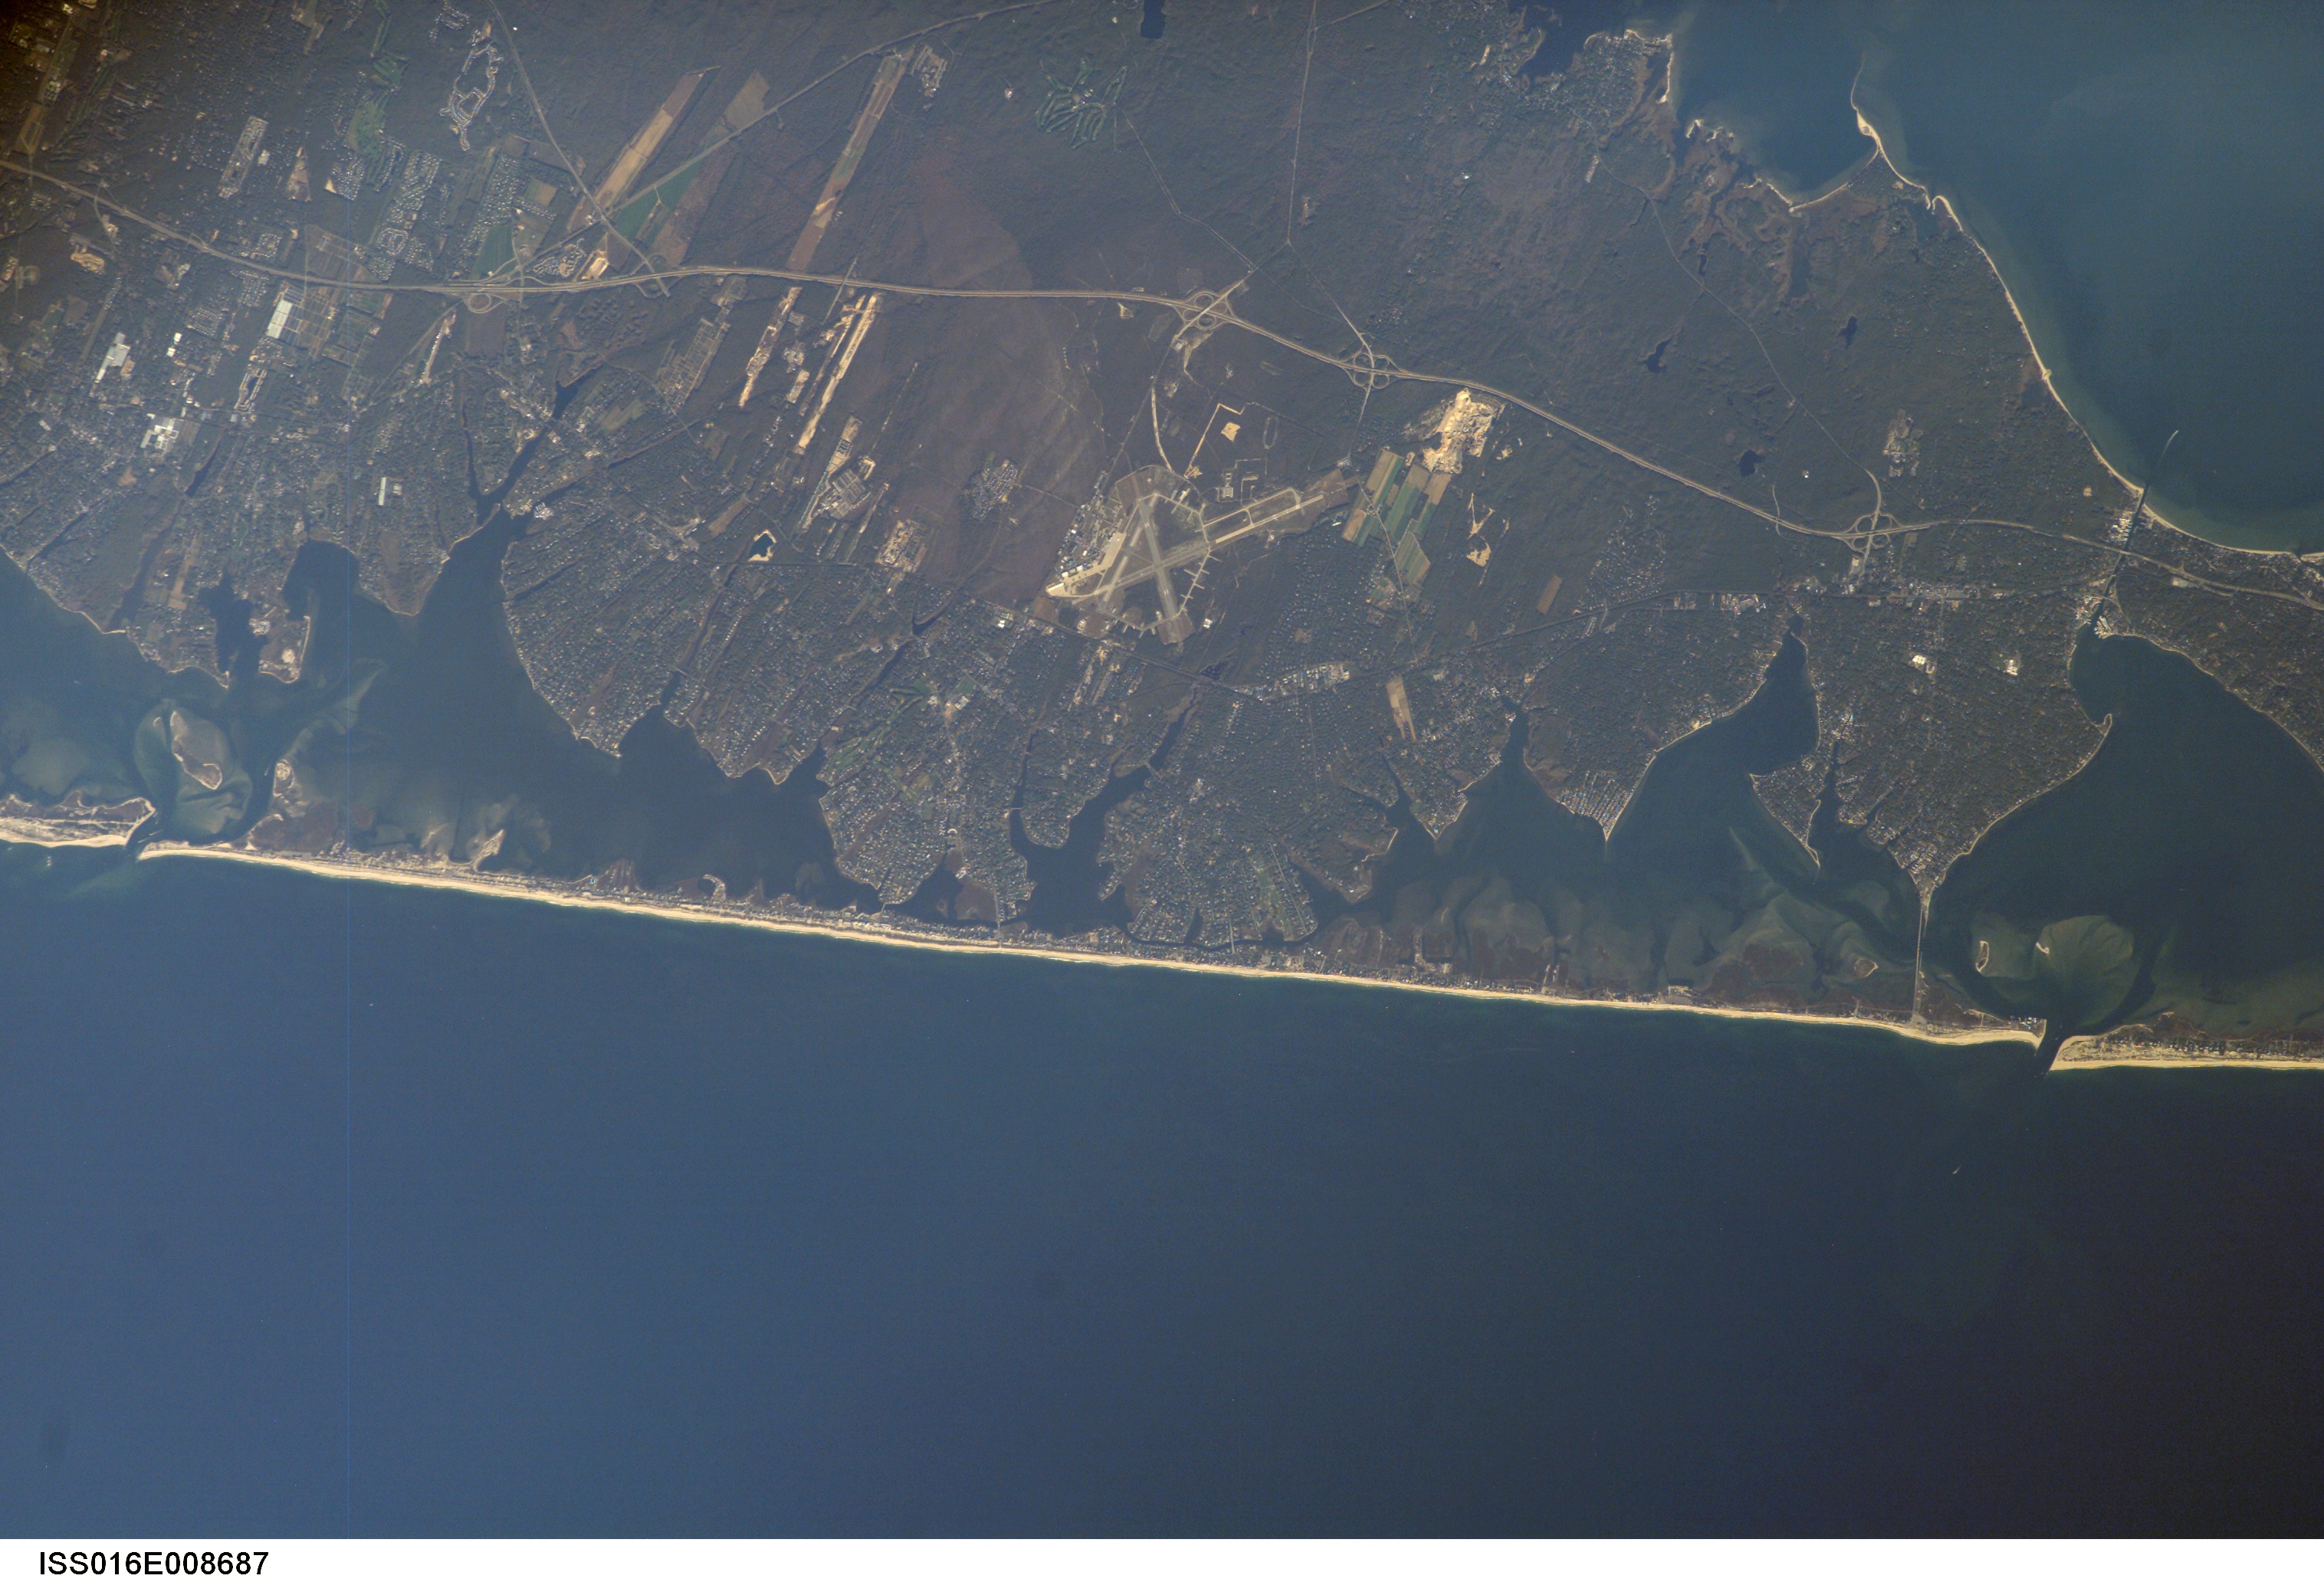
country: USA-NEW YORK
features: WESTHAMPTON, AIRPORT, LONG I.
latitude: 40.8
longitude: -72.6
